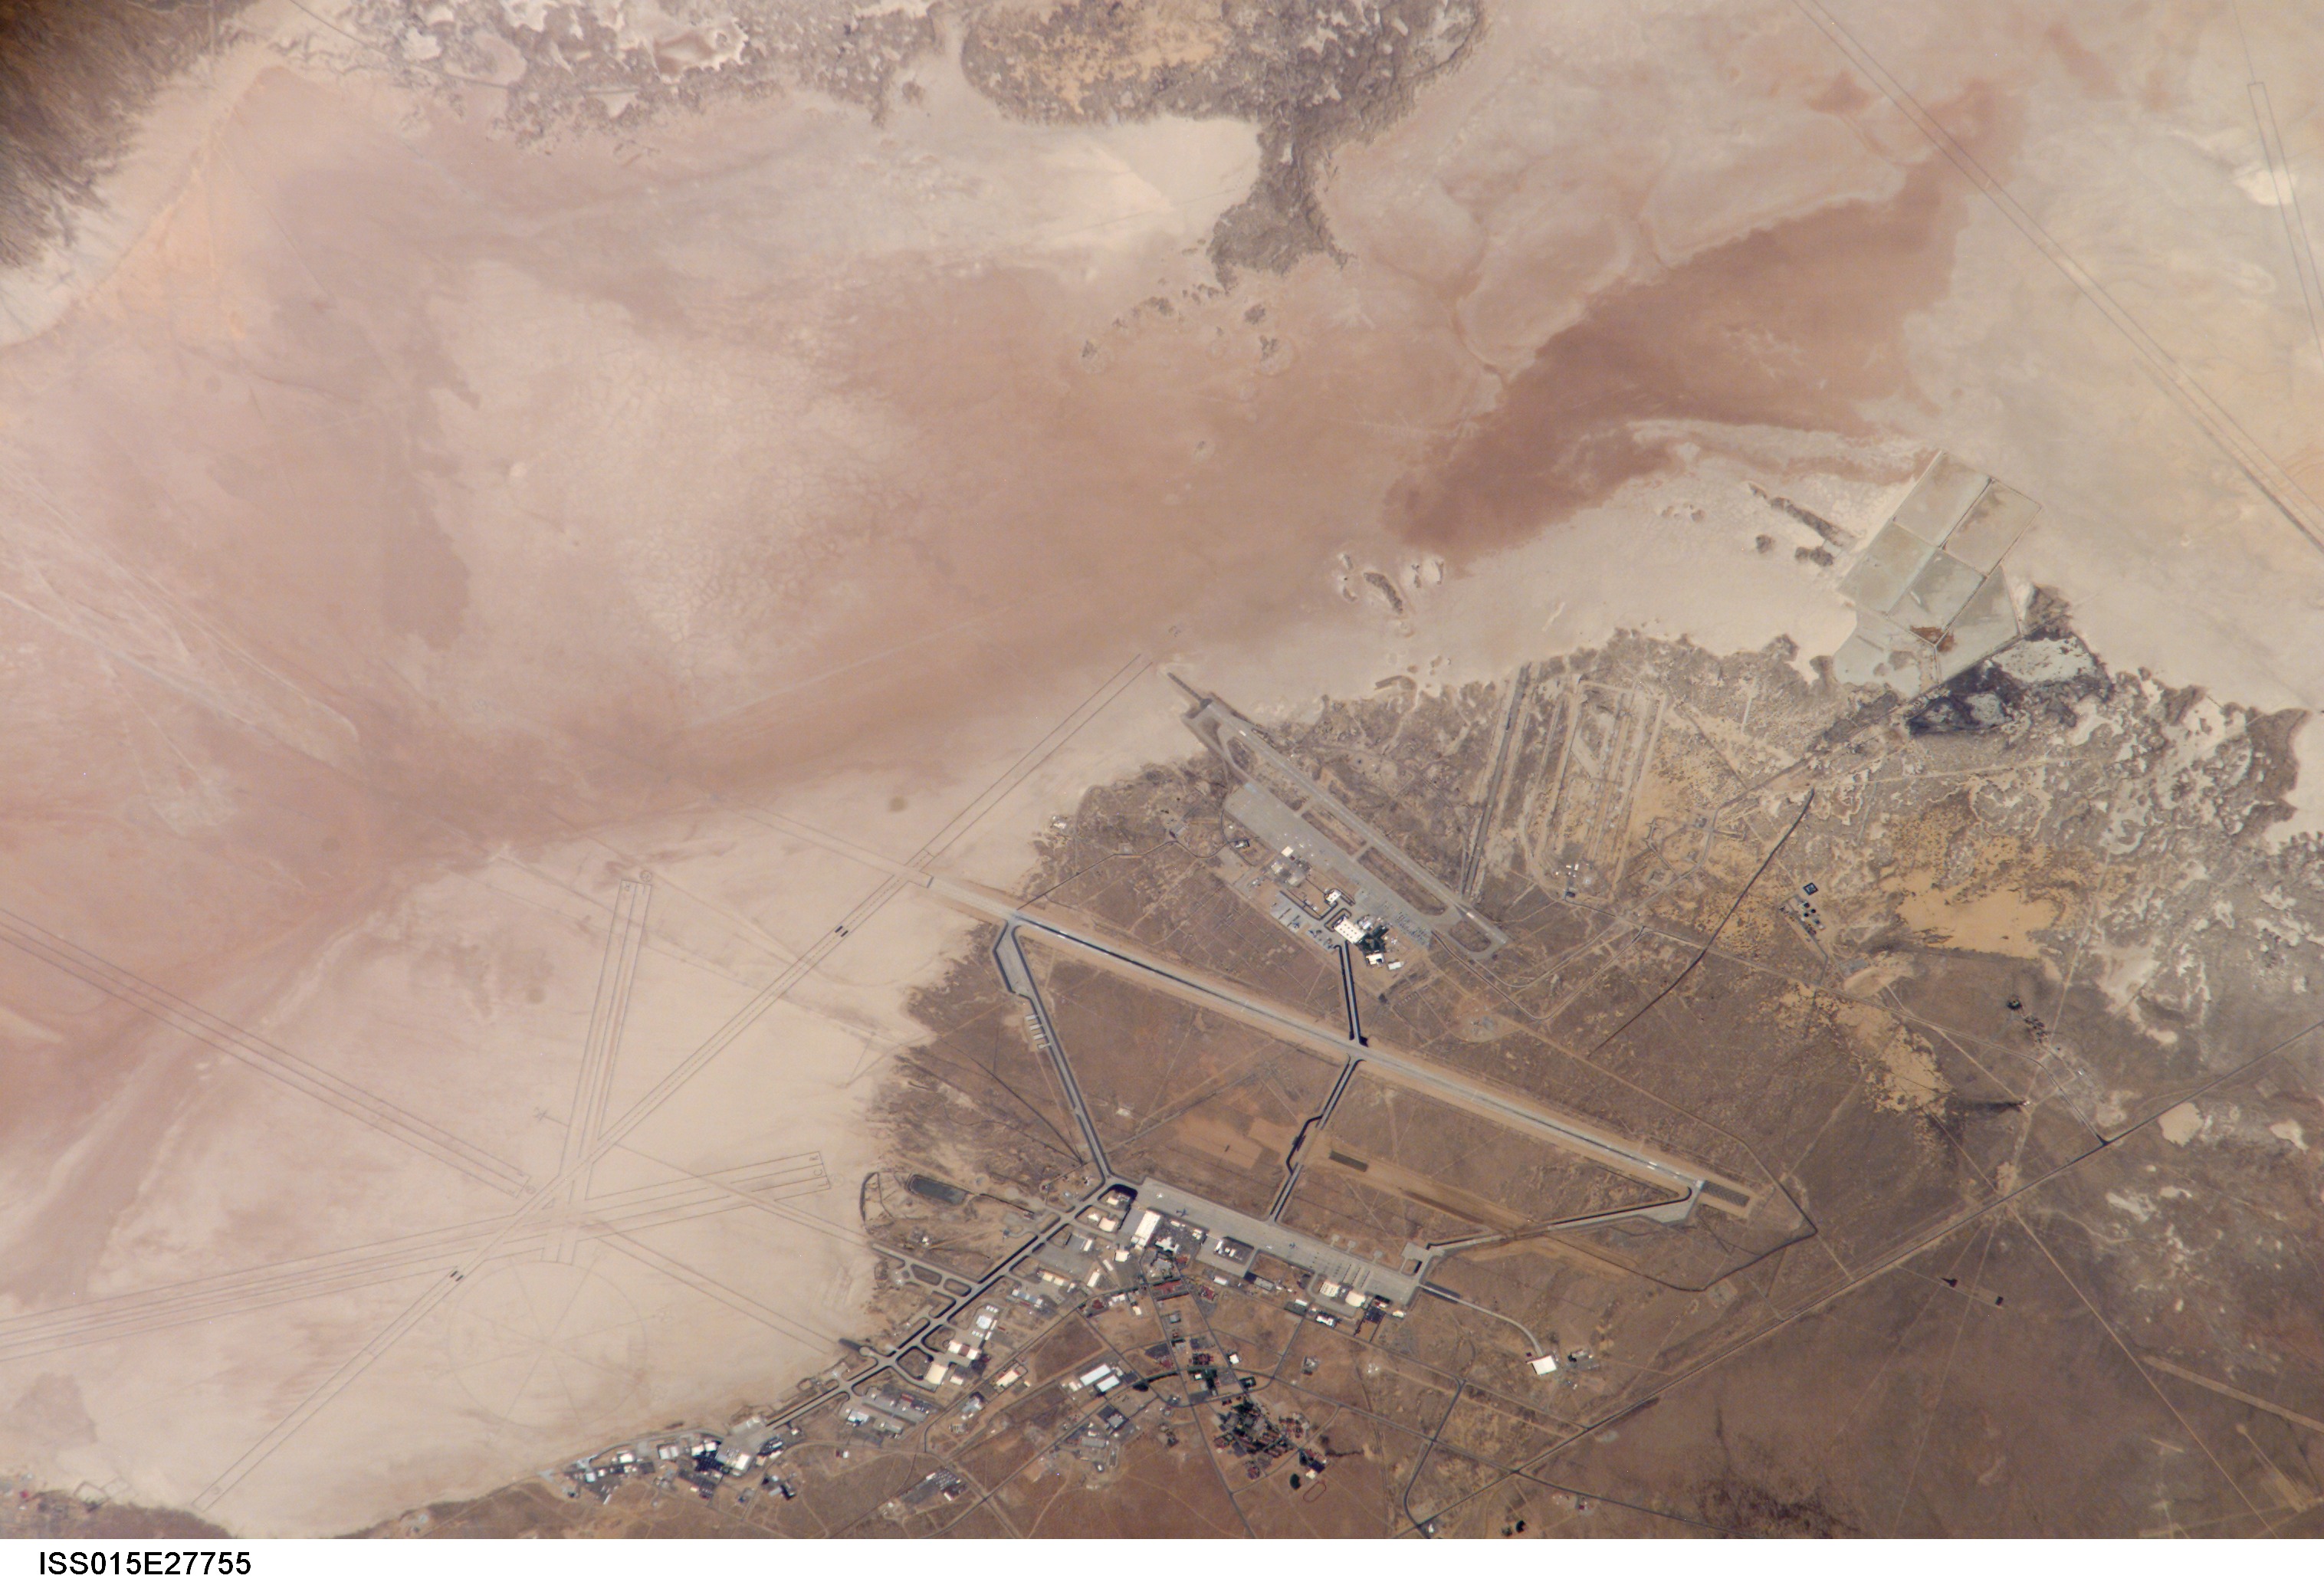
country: USA-CALIFORNIA
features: EDWARDS AFB, ROGERS LAKE
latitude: 34.9
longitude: -117.8
